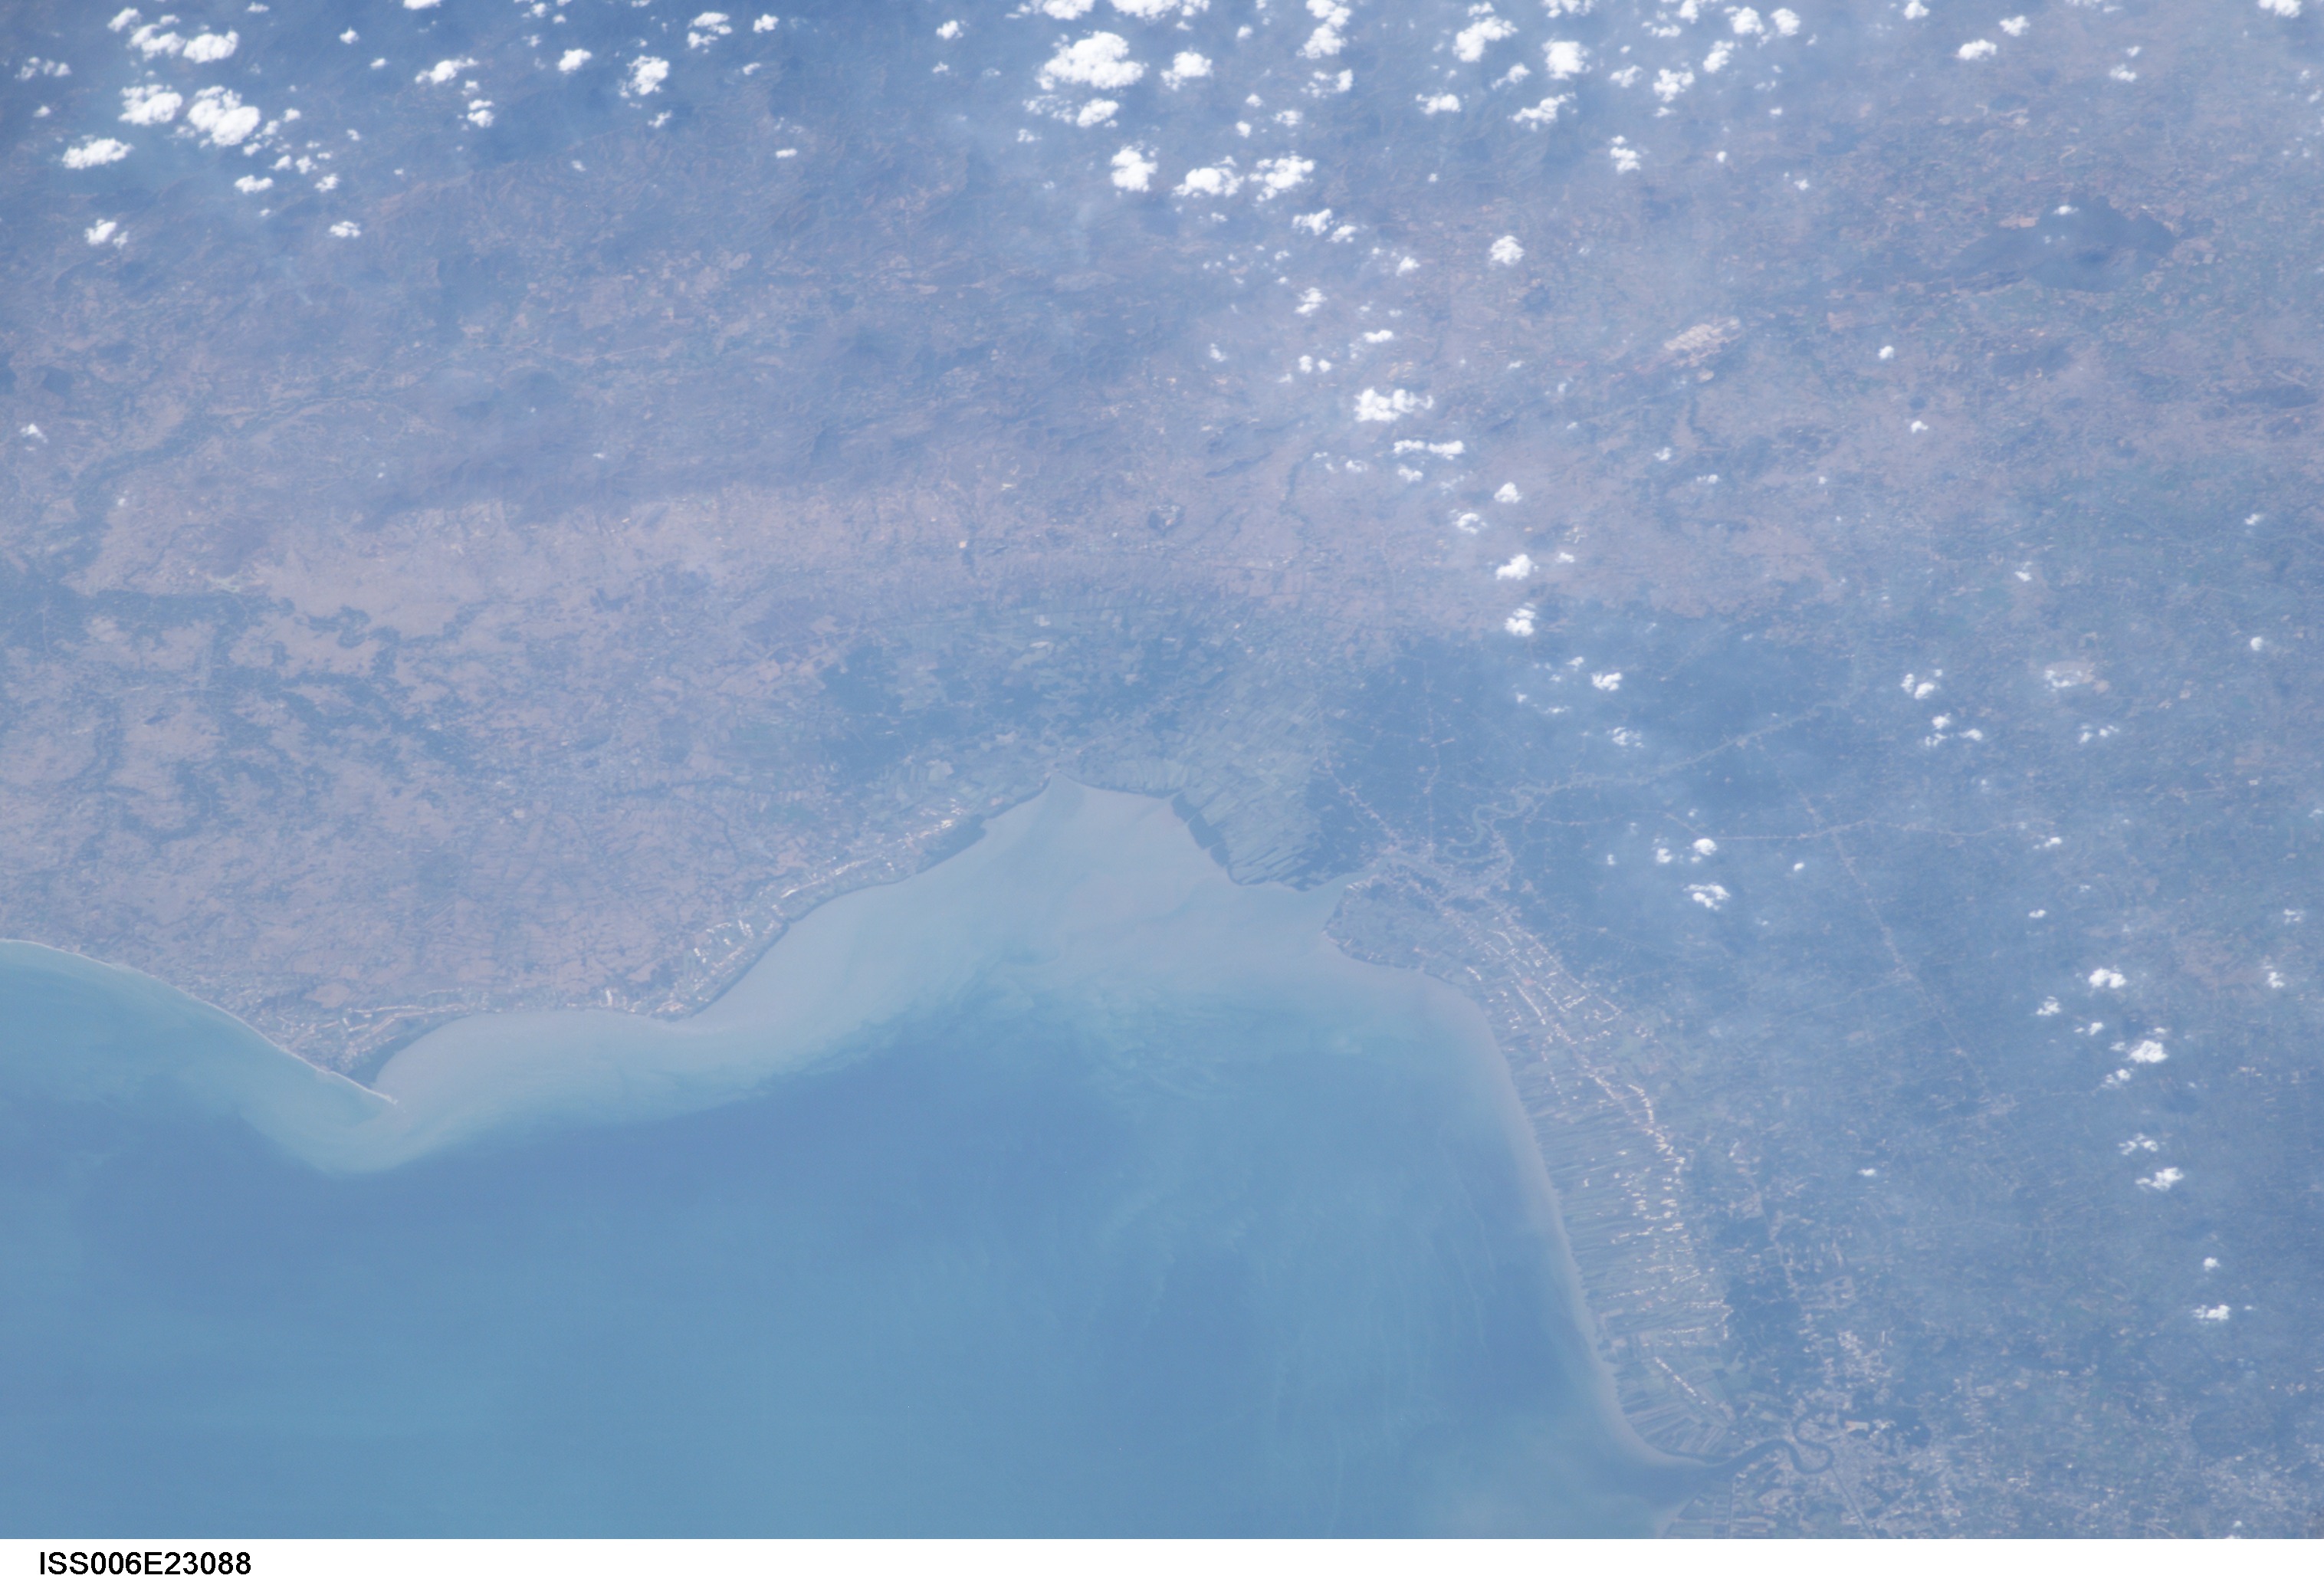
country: THAILAND
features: BIGHT OF BANKOK, MAE KHLUNG RIVER
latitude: 13.5
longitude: 100.0
